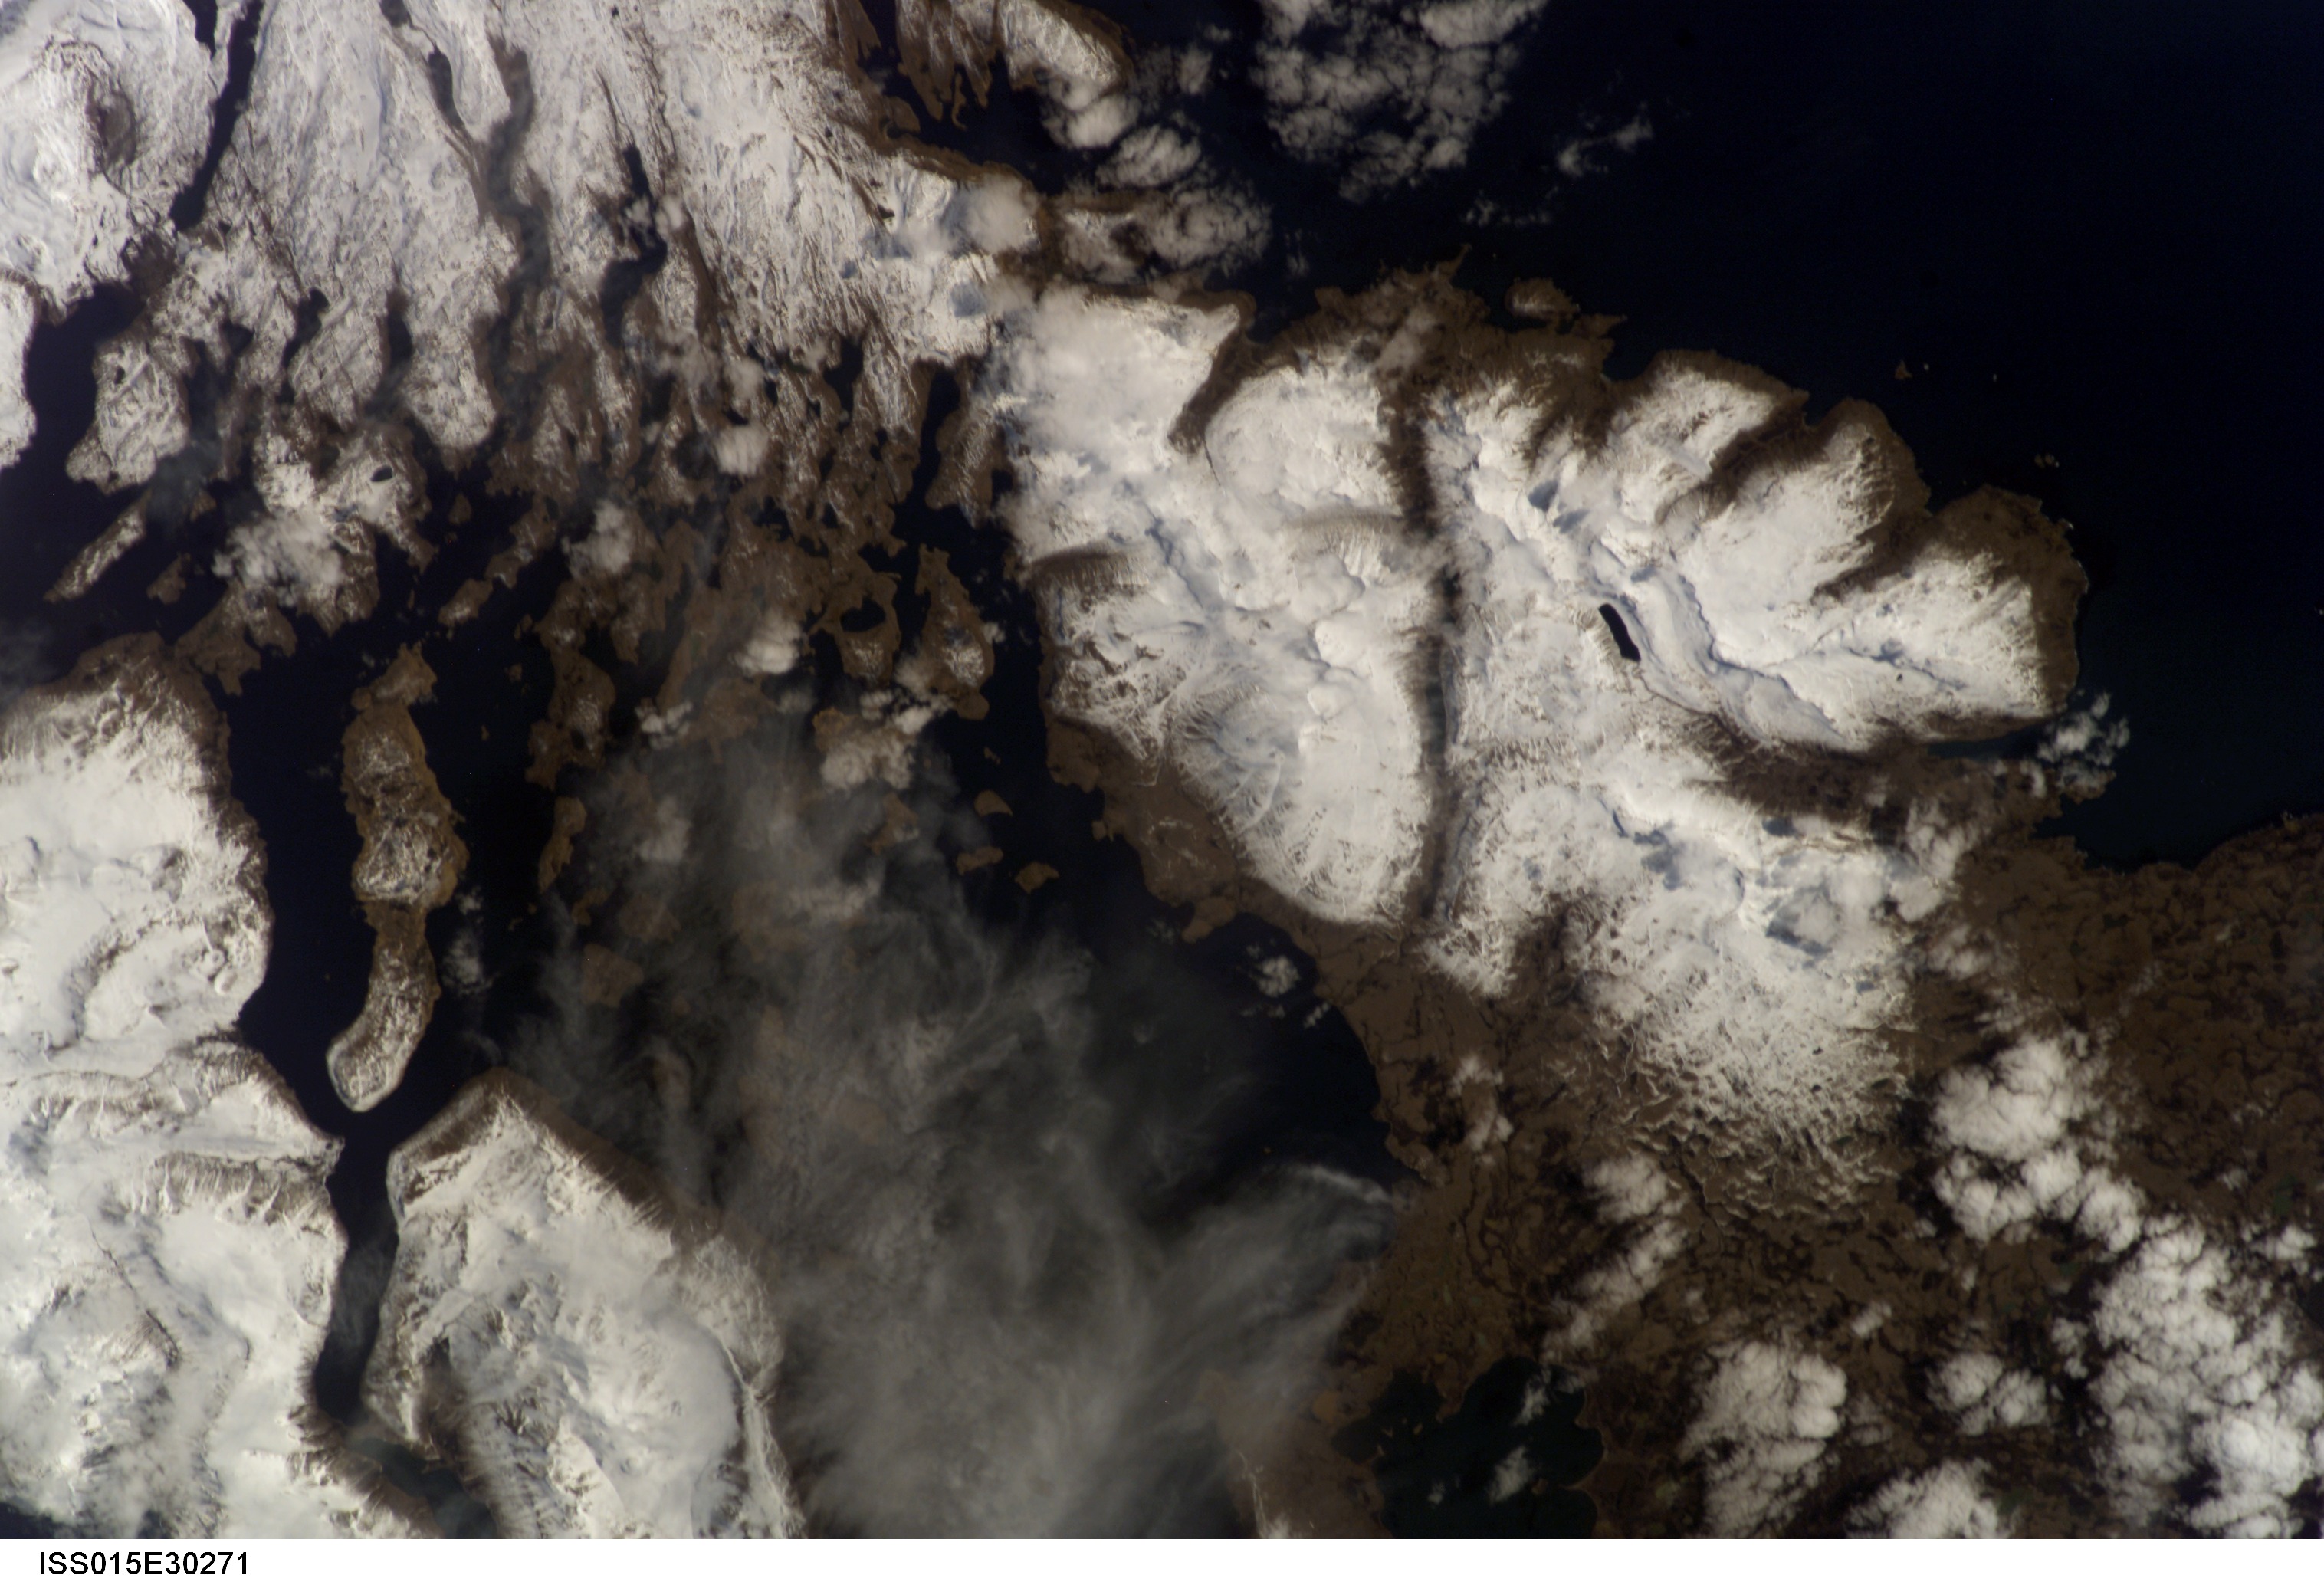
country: KERGUELEN ILES
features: G. OF MORBIHAN, COURBET PEN.
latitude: -49.5
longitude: 70.0
